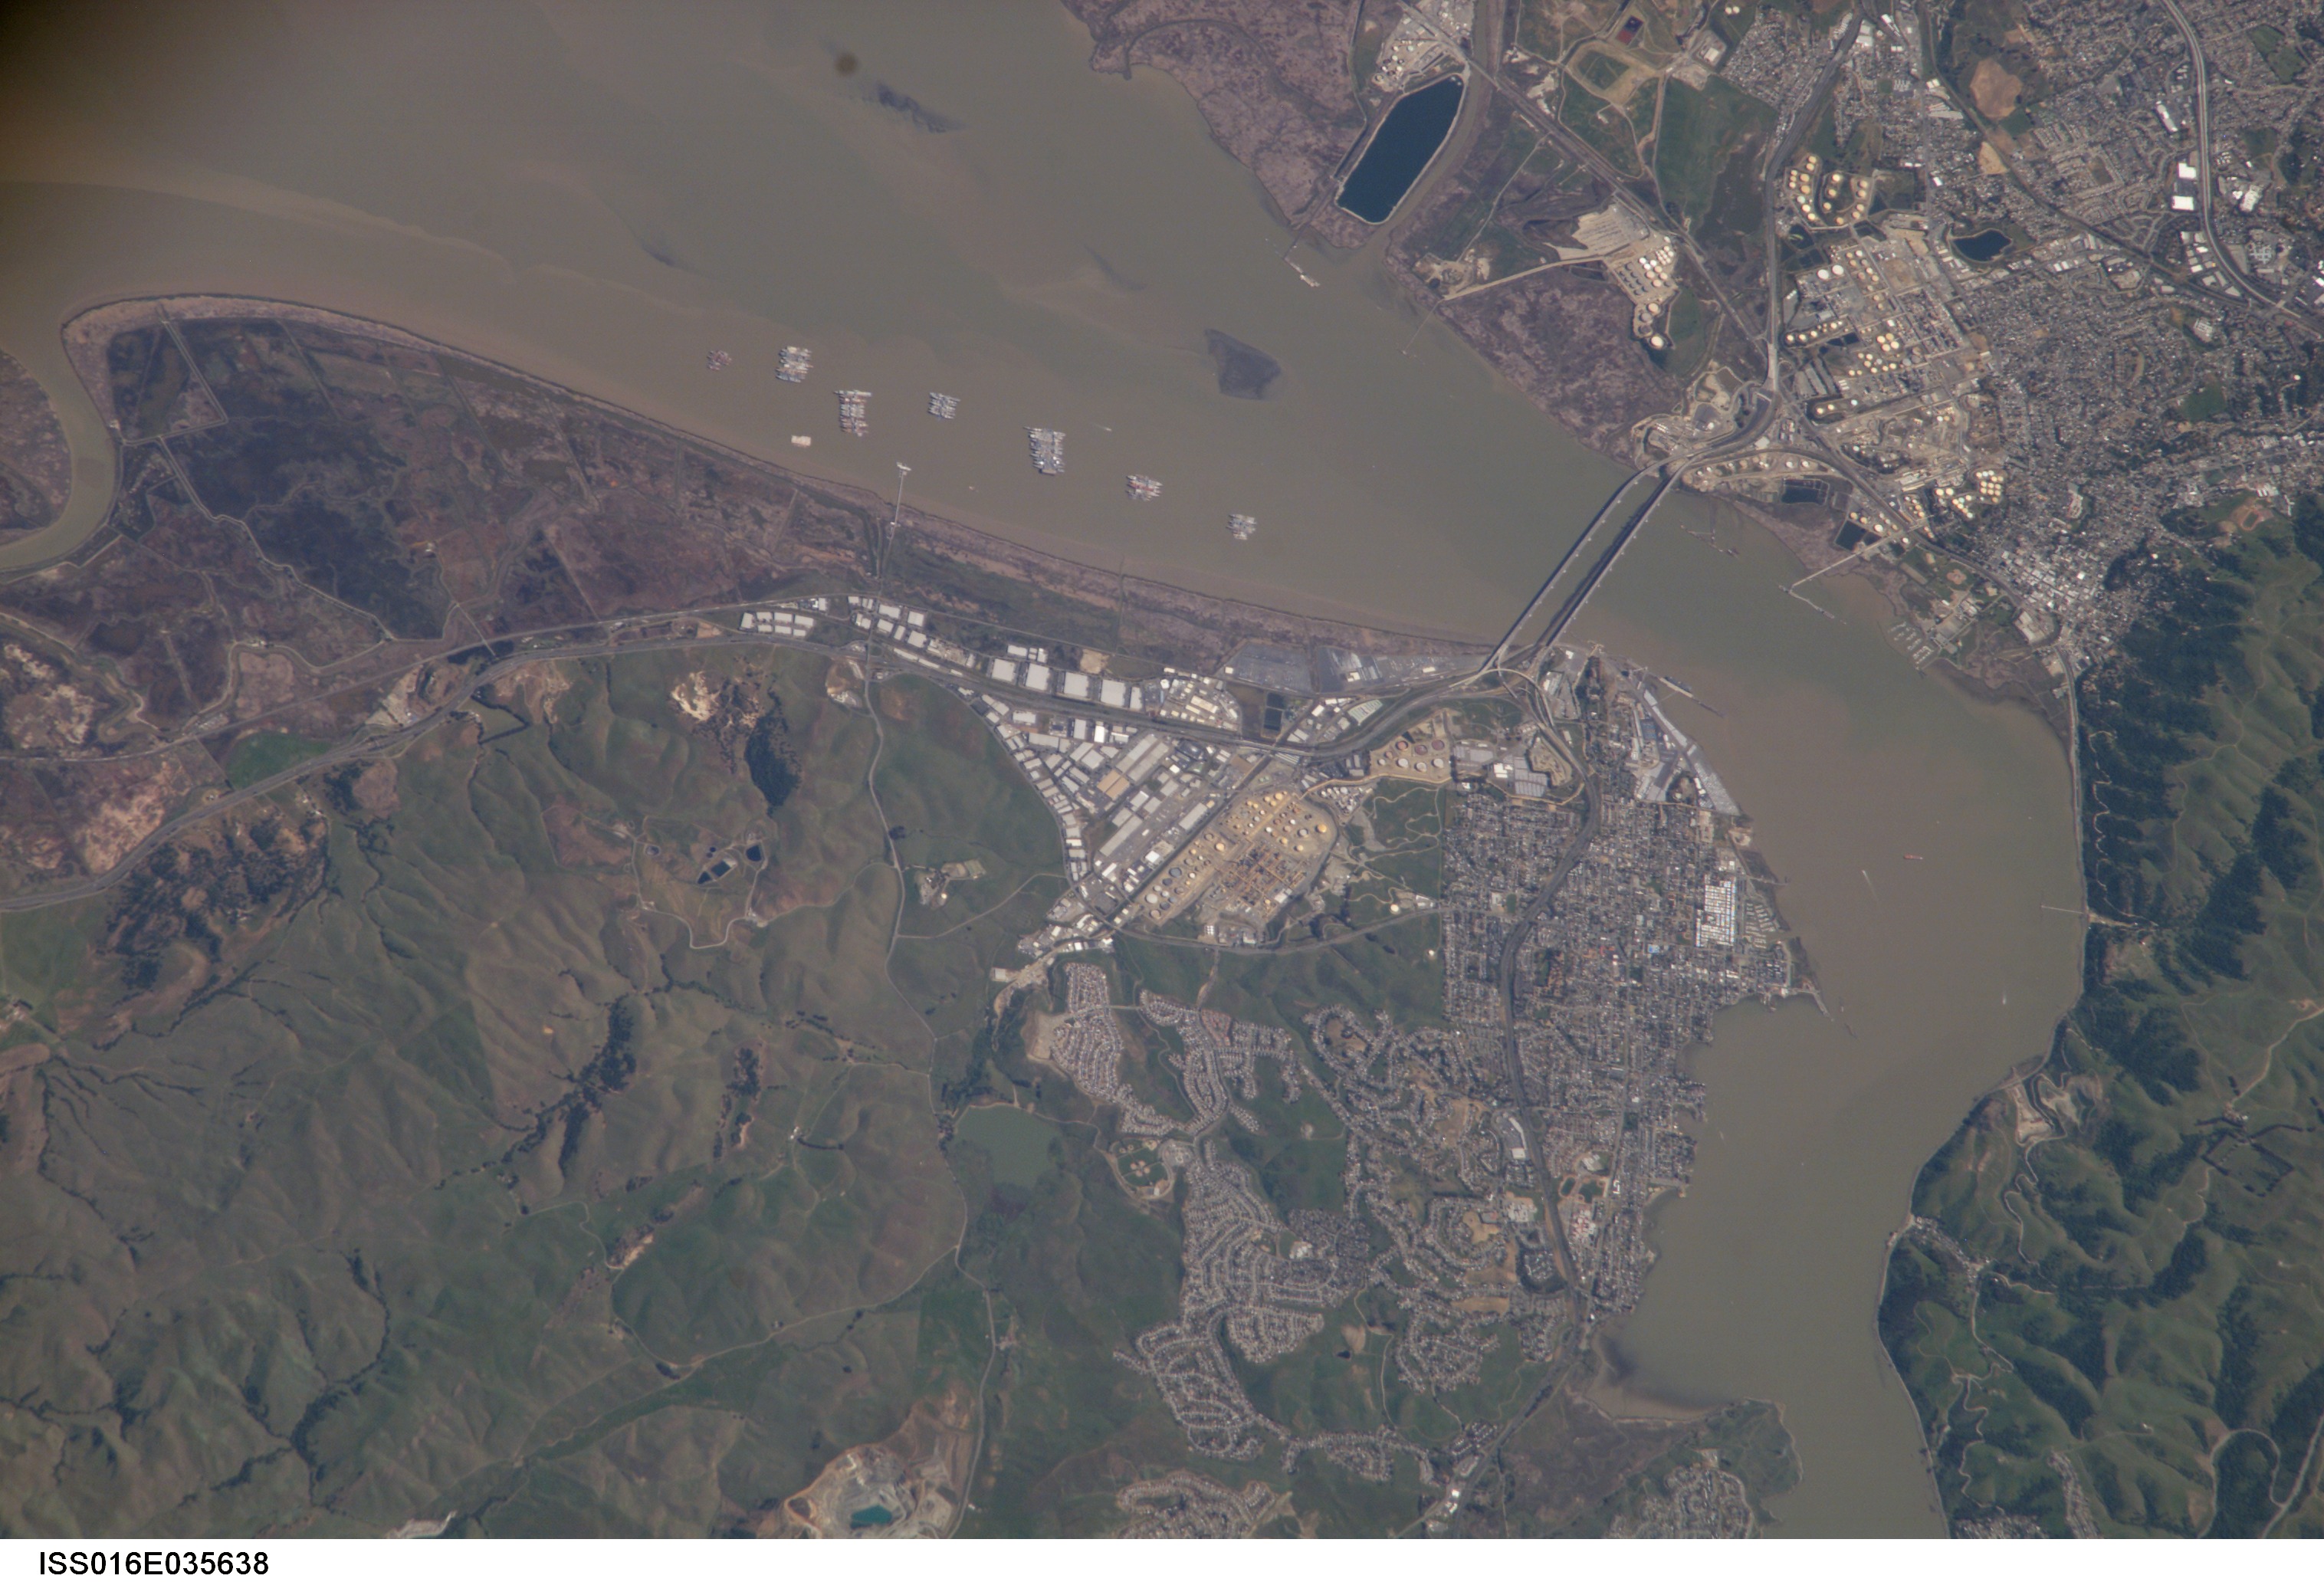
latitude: 38.0
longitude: -122.1
